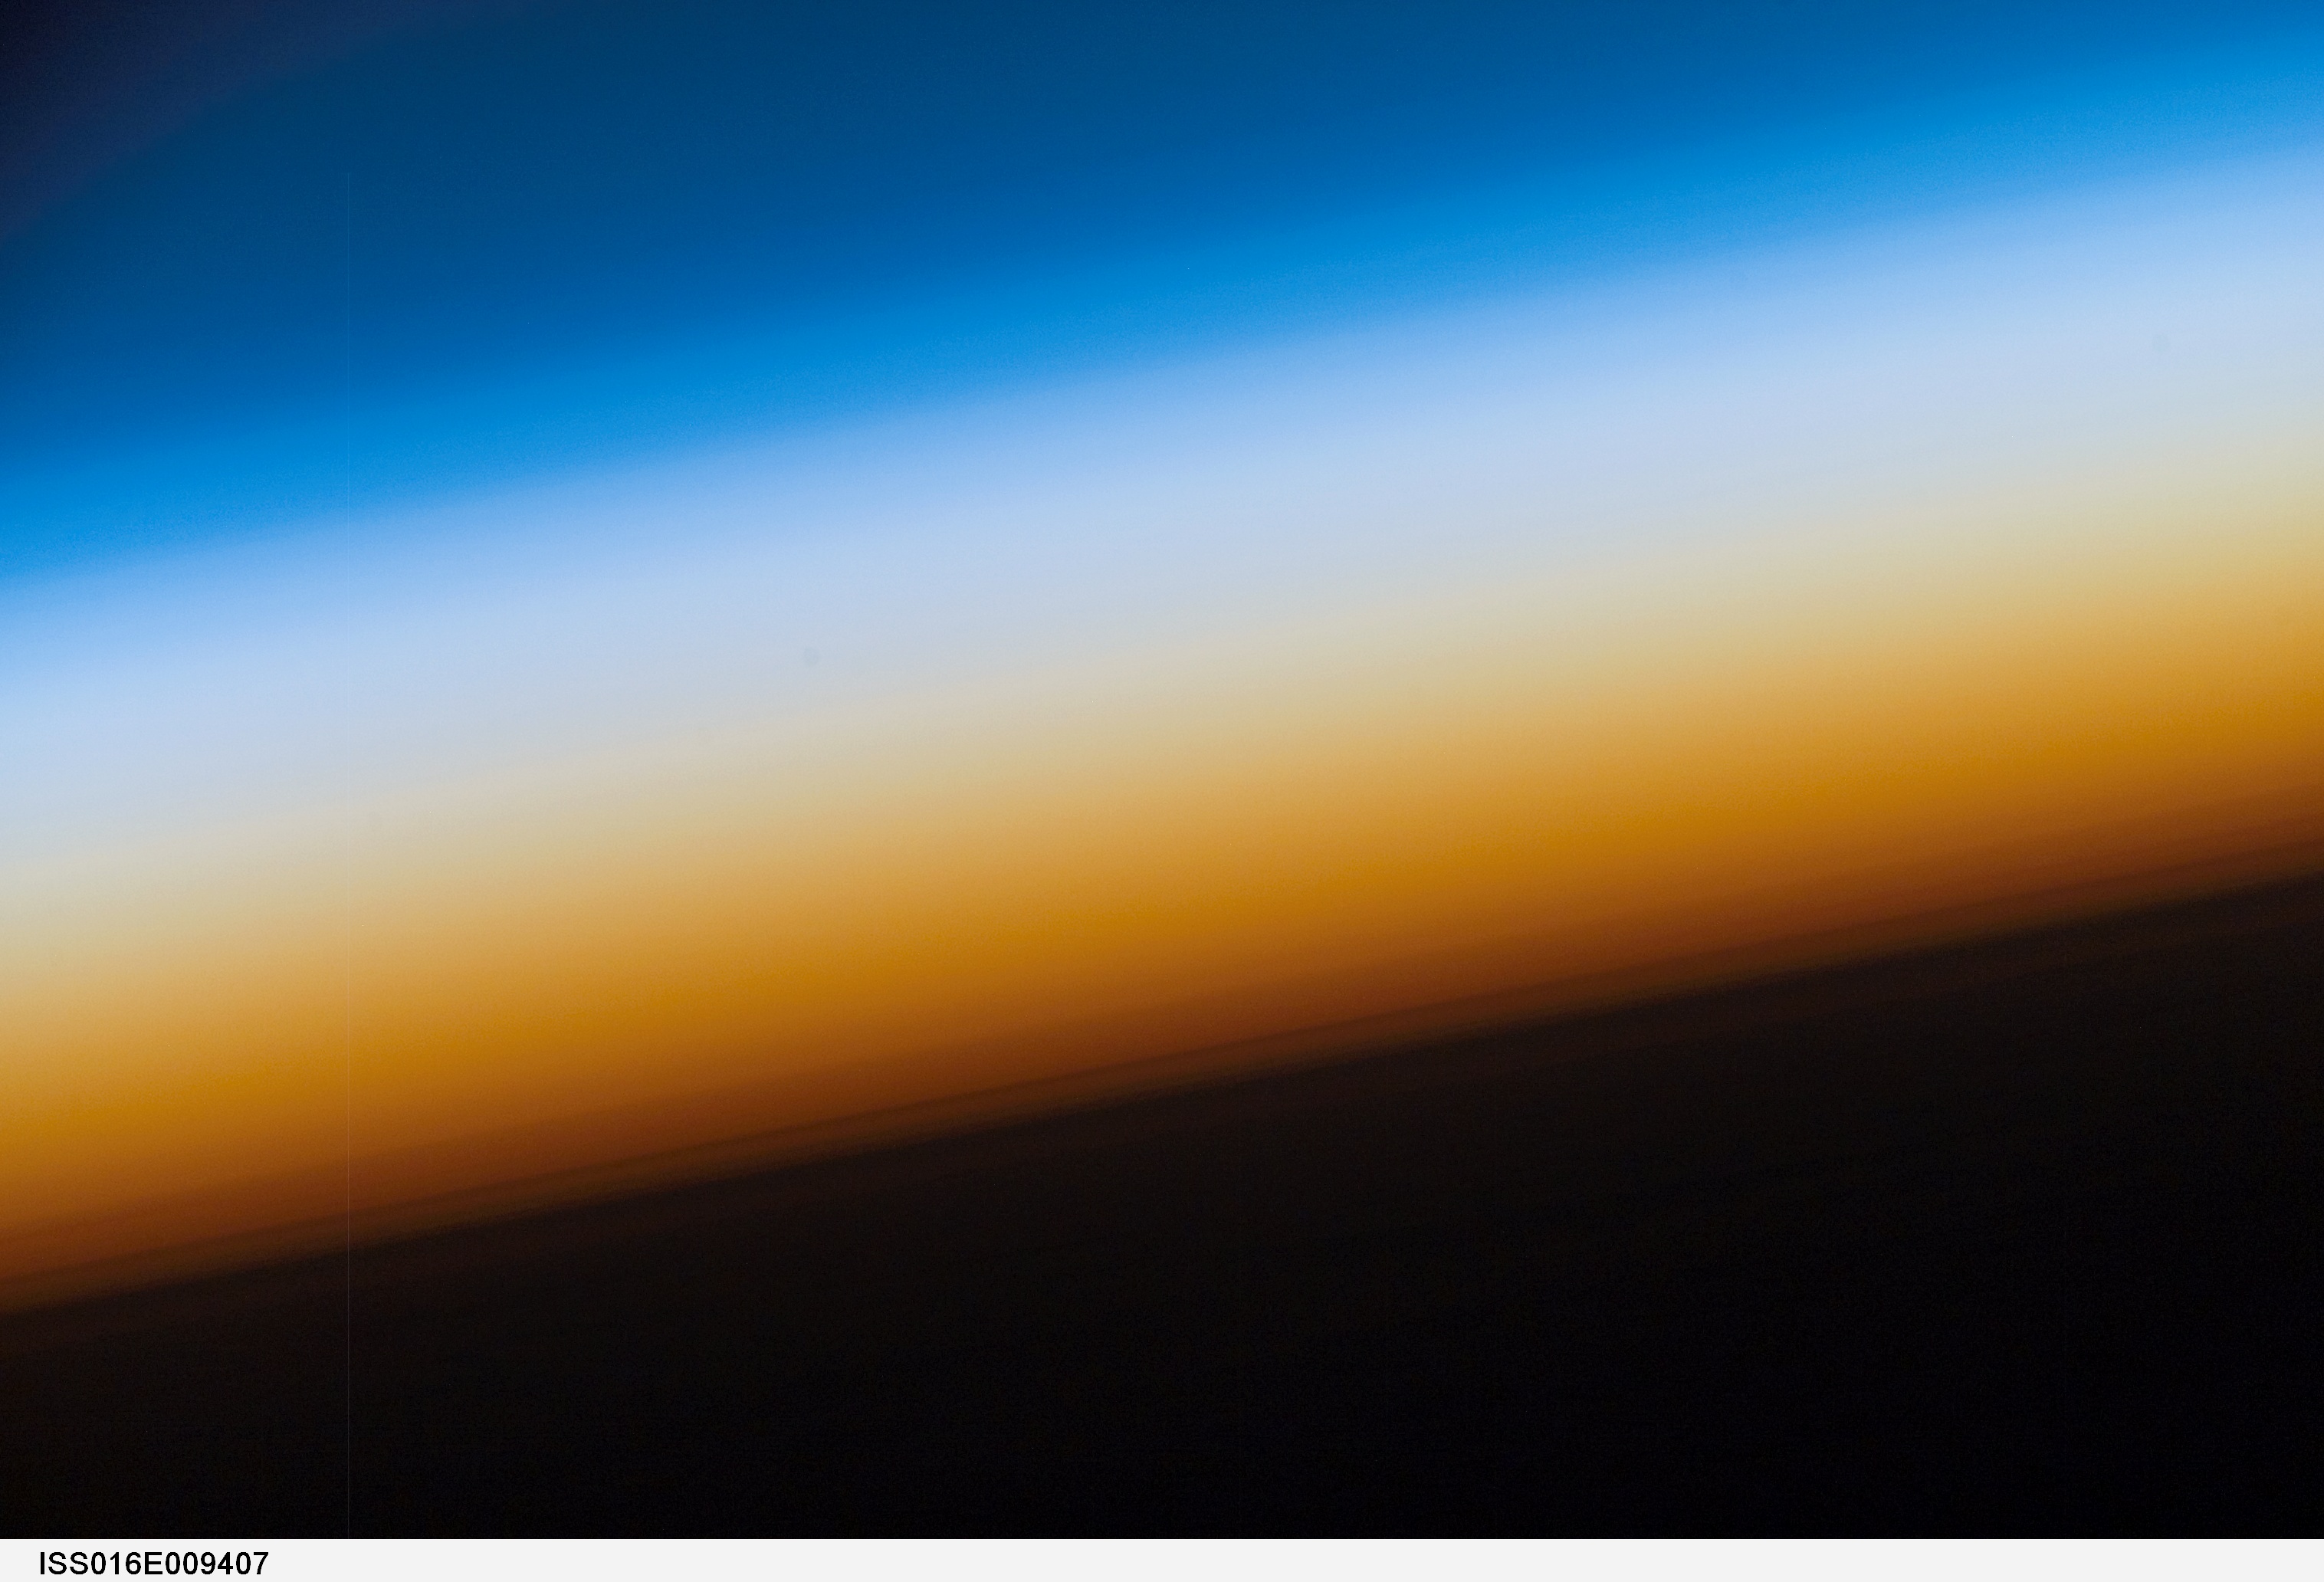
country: PACIFIC OCEAN
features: ATMOSPHERIC LIMB, DAWN
